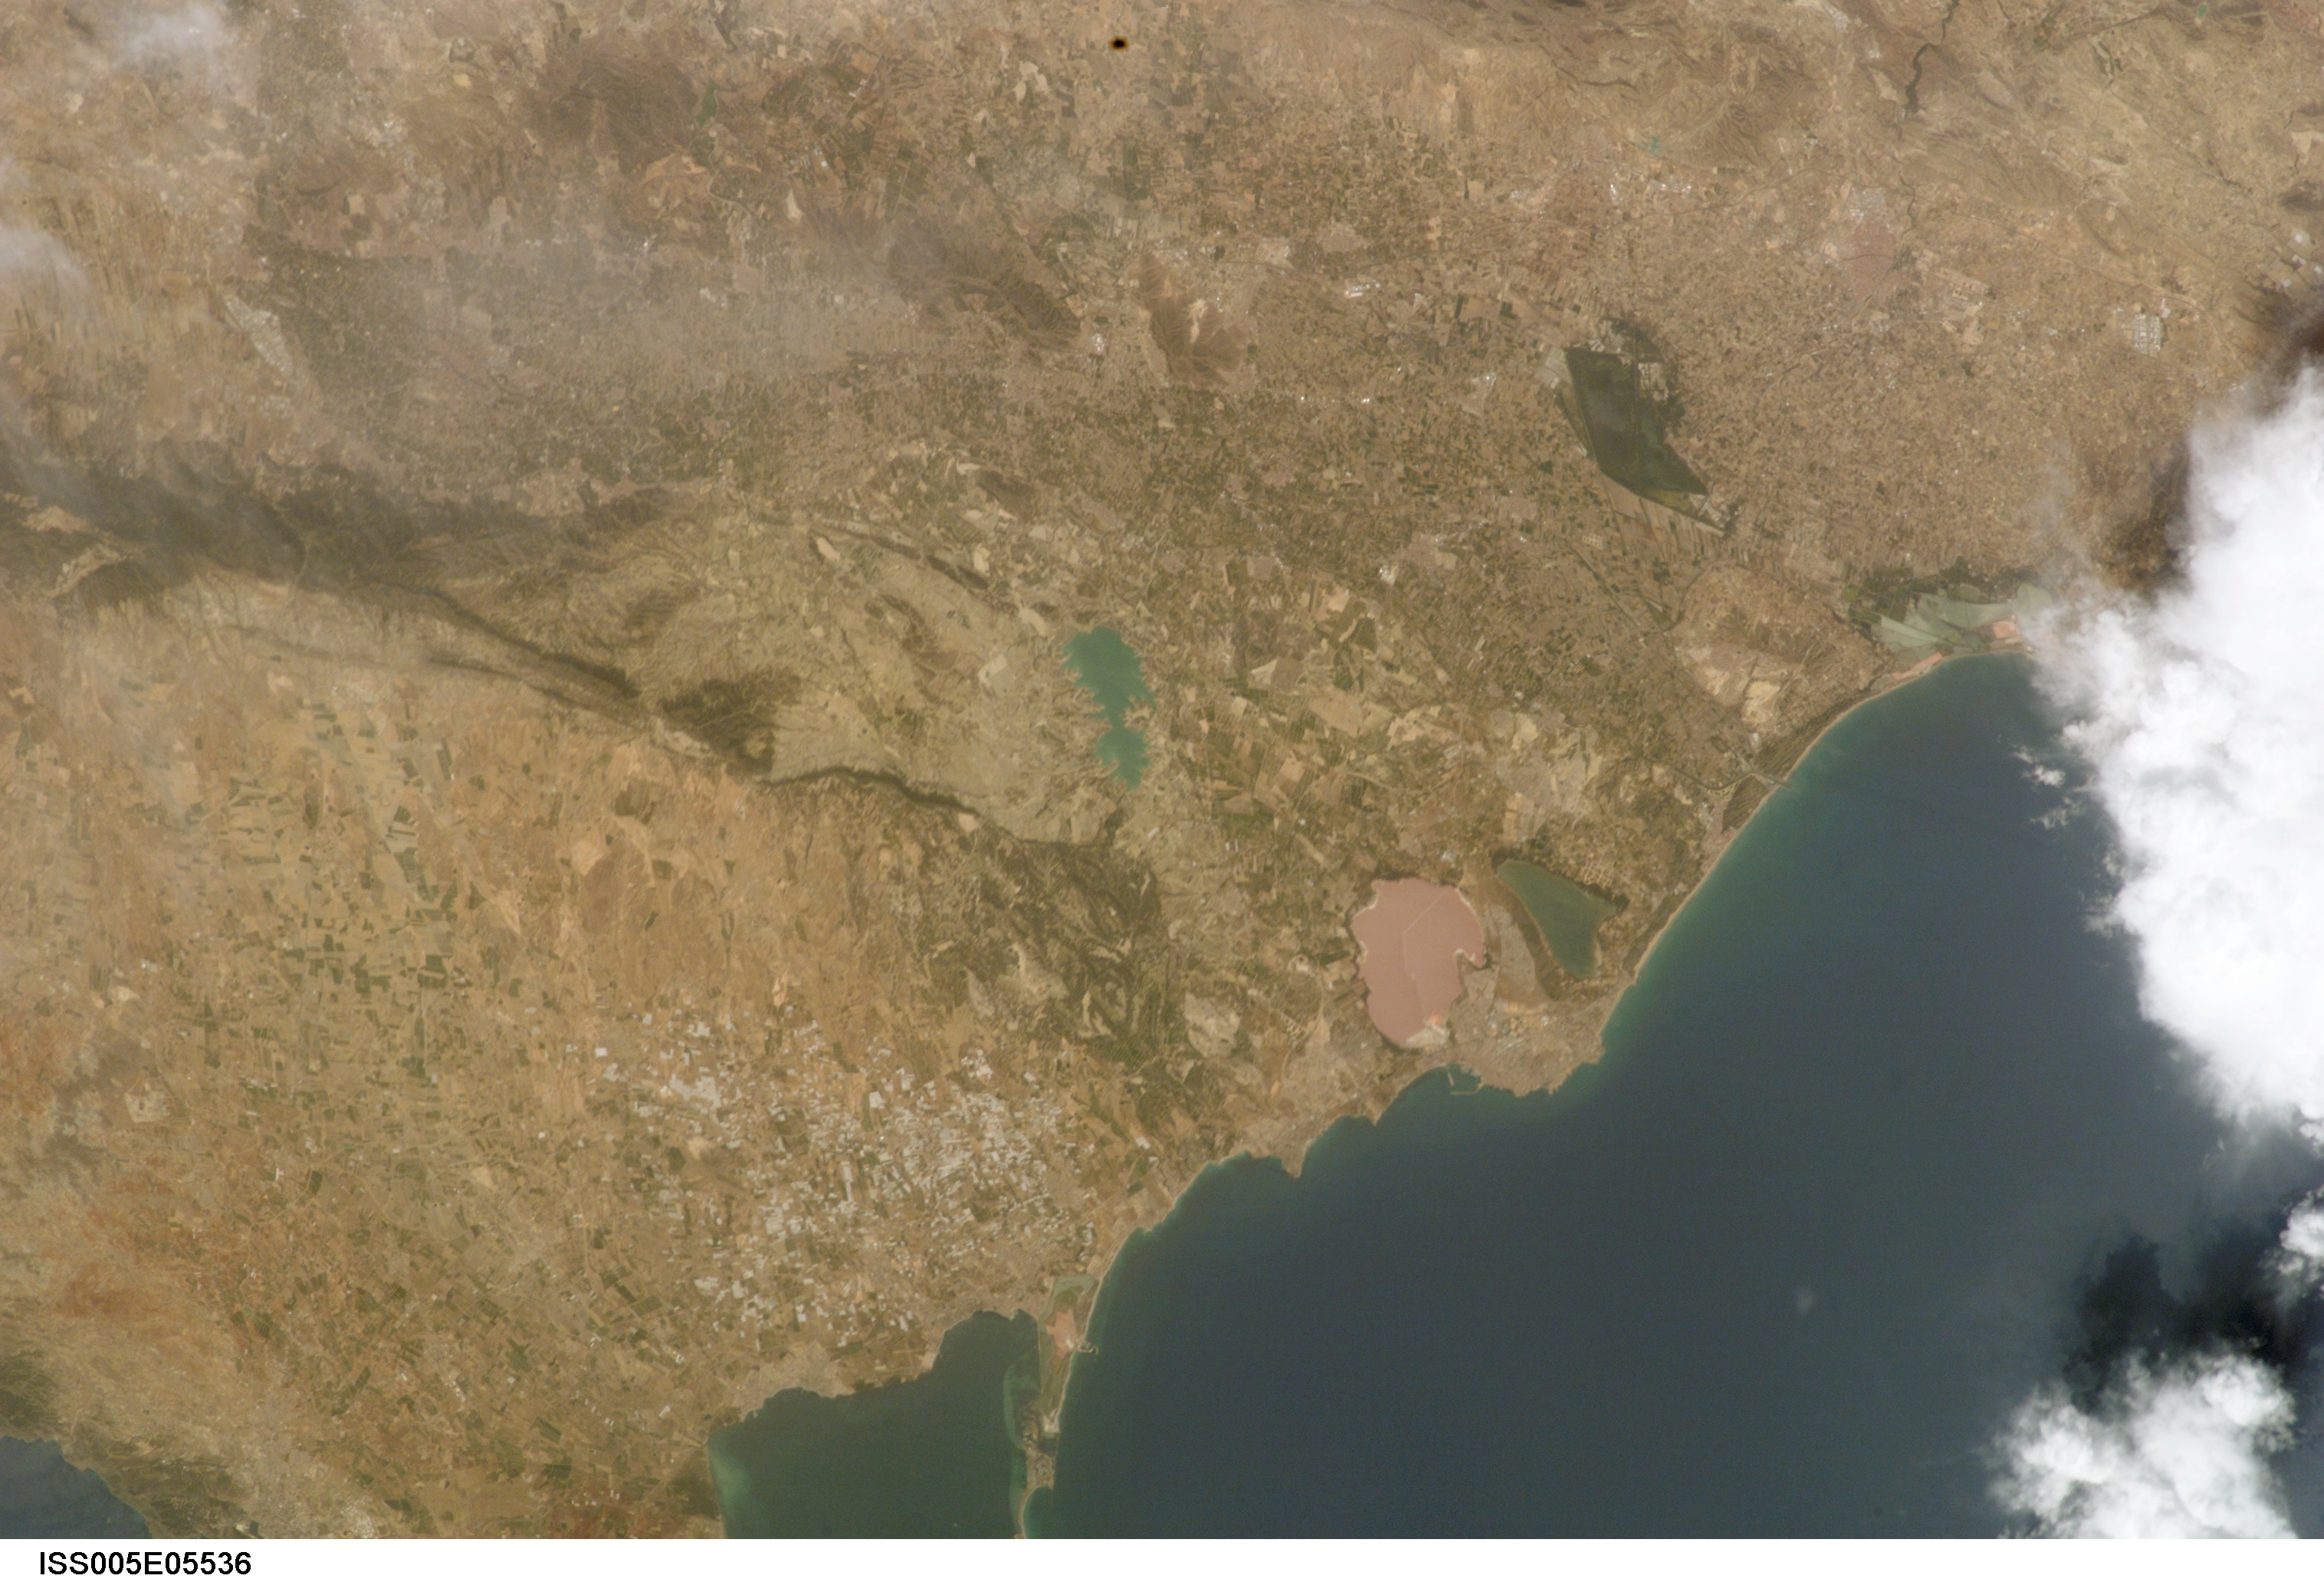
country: SPAIN
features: COAST NEAR TORREVIEJA
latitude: 38.0
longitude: -1.0
